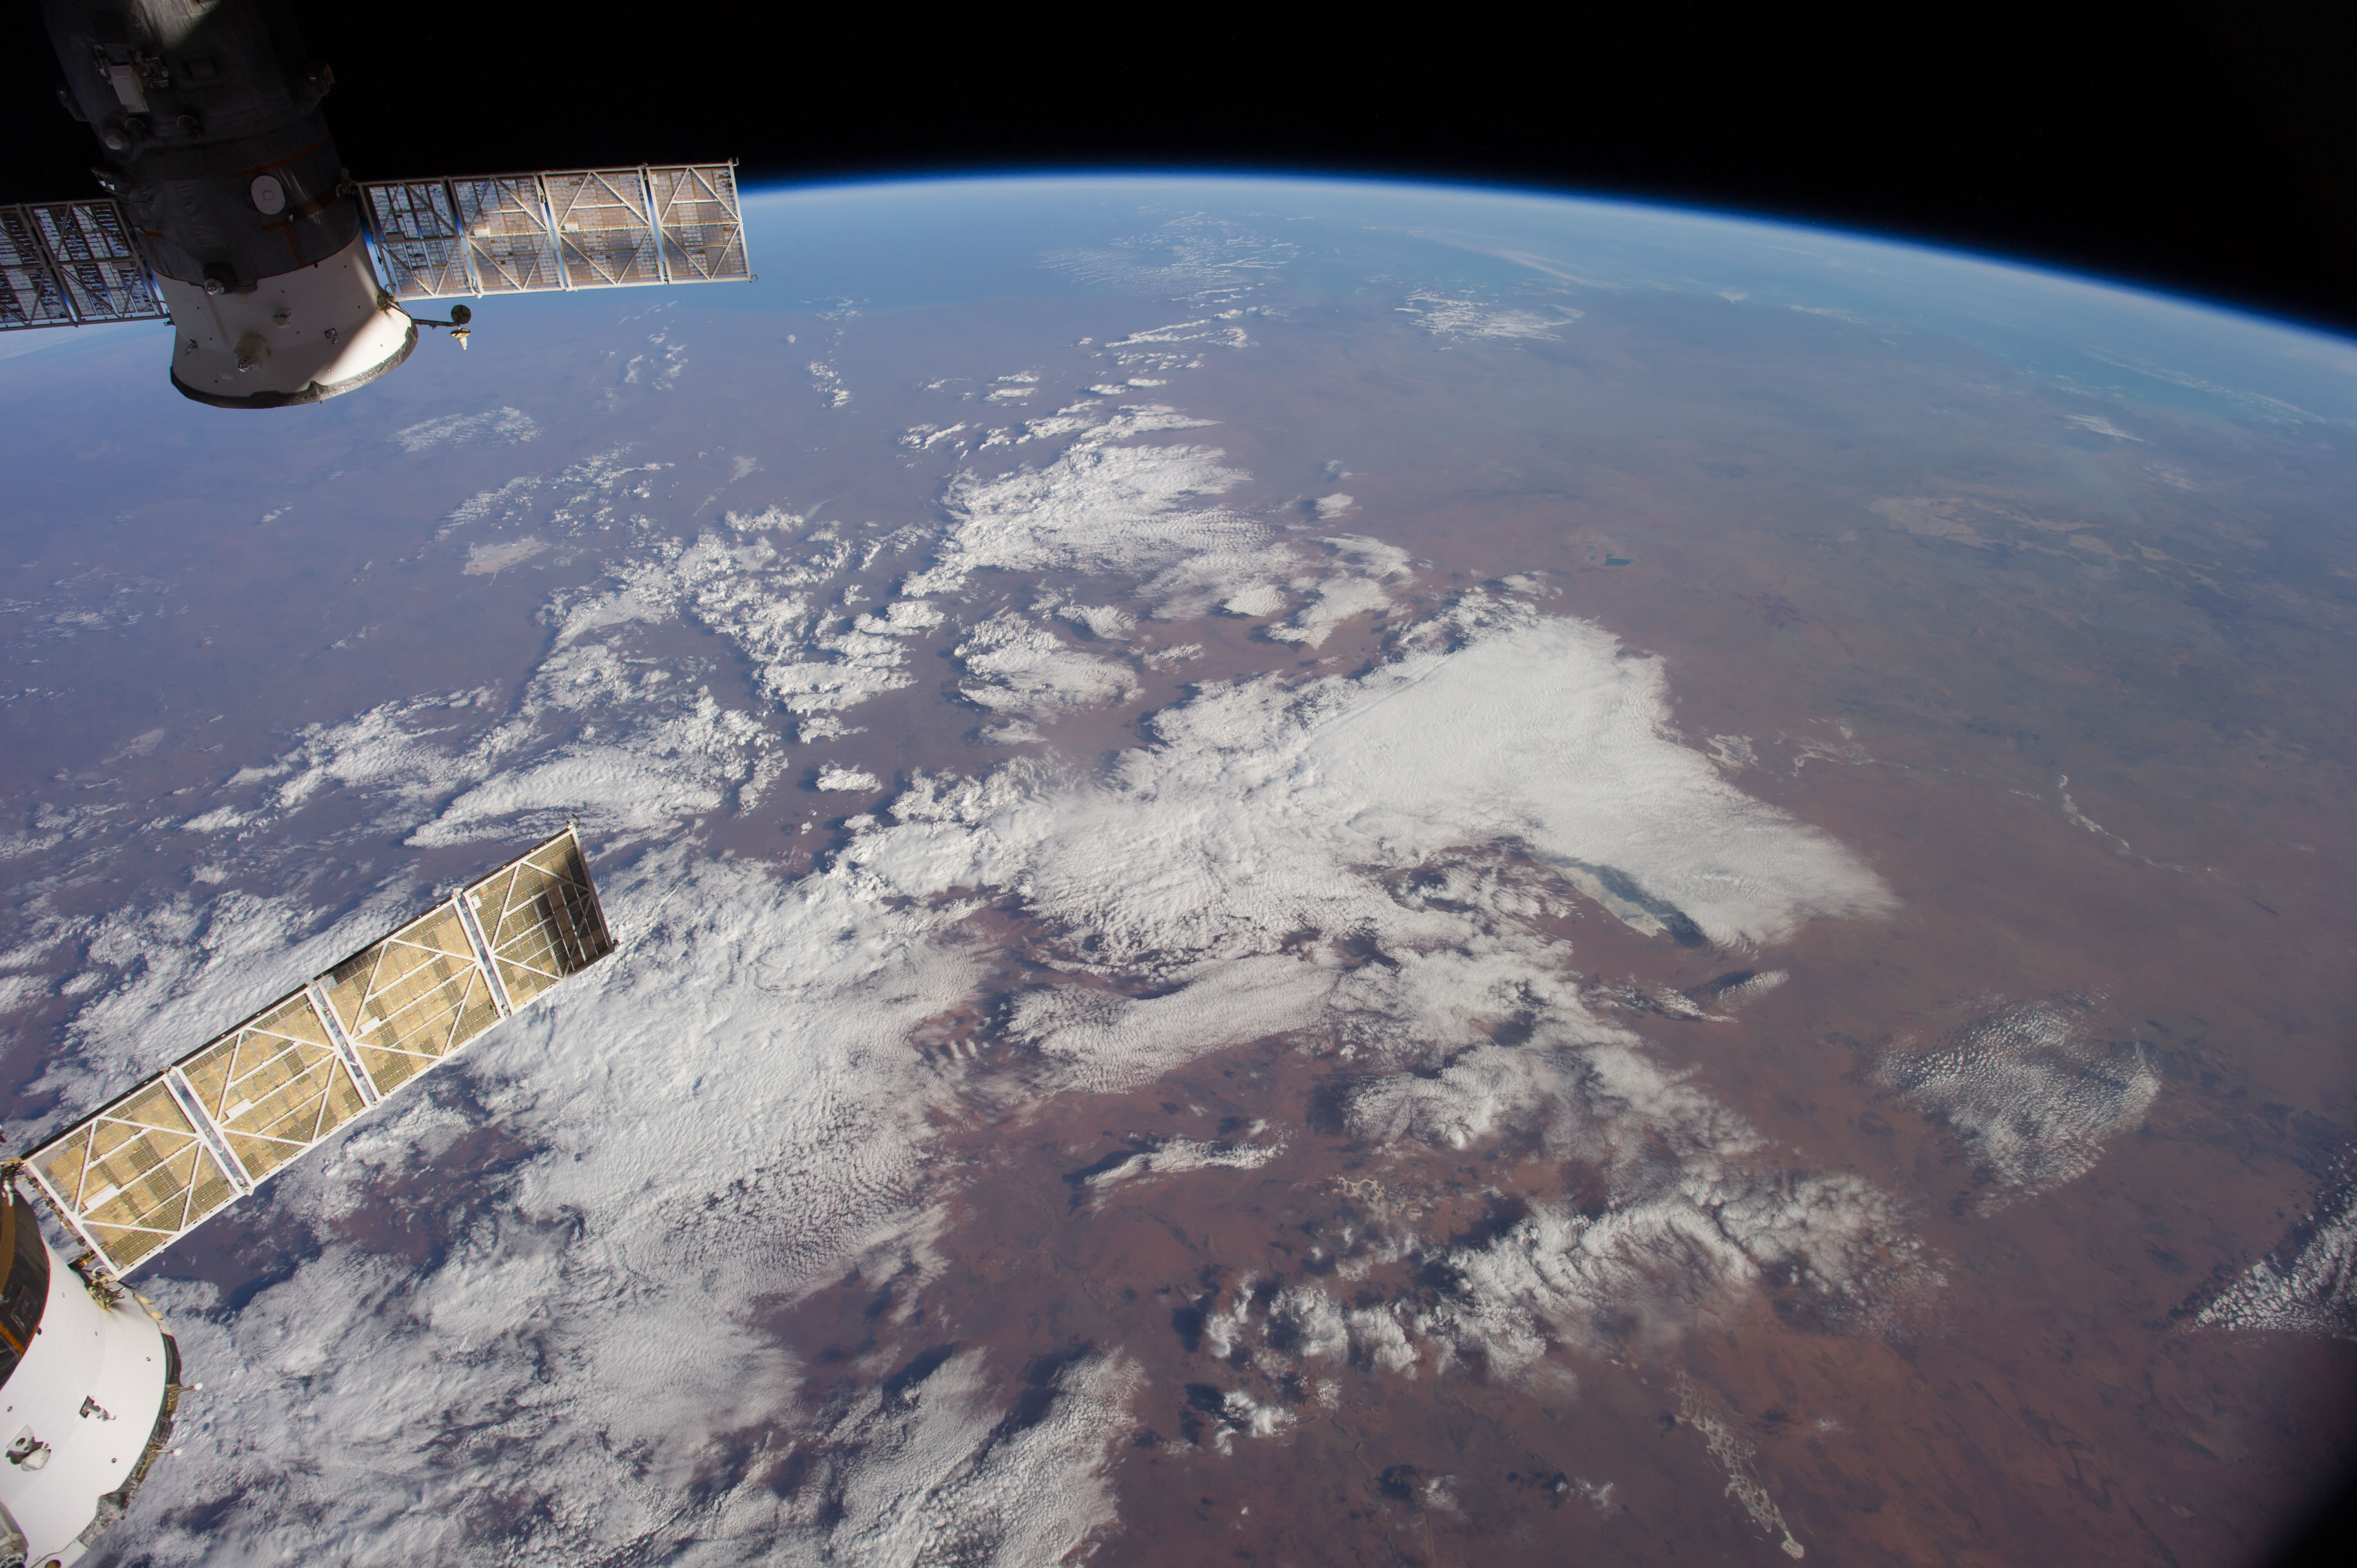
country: AUSTRALIA-WA
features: INDIAN O., L. GREGORY, L. MACKAY, GREAT SANDY DES., ATMOSPHERIC LIMB
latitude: -23.5
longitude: 126.5
